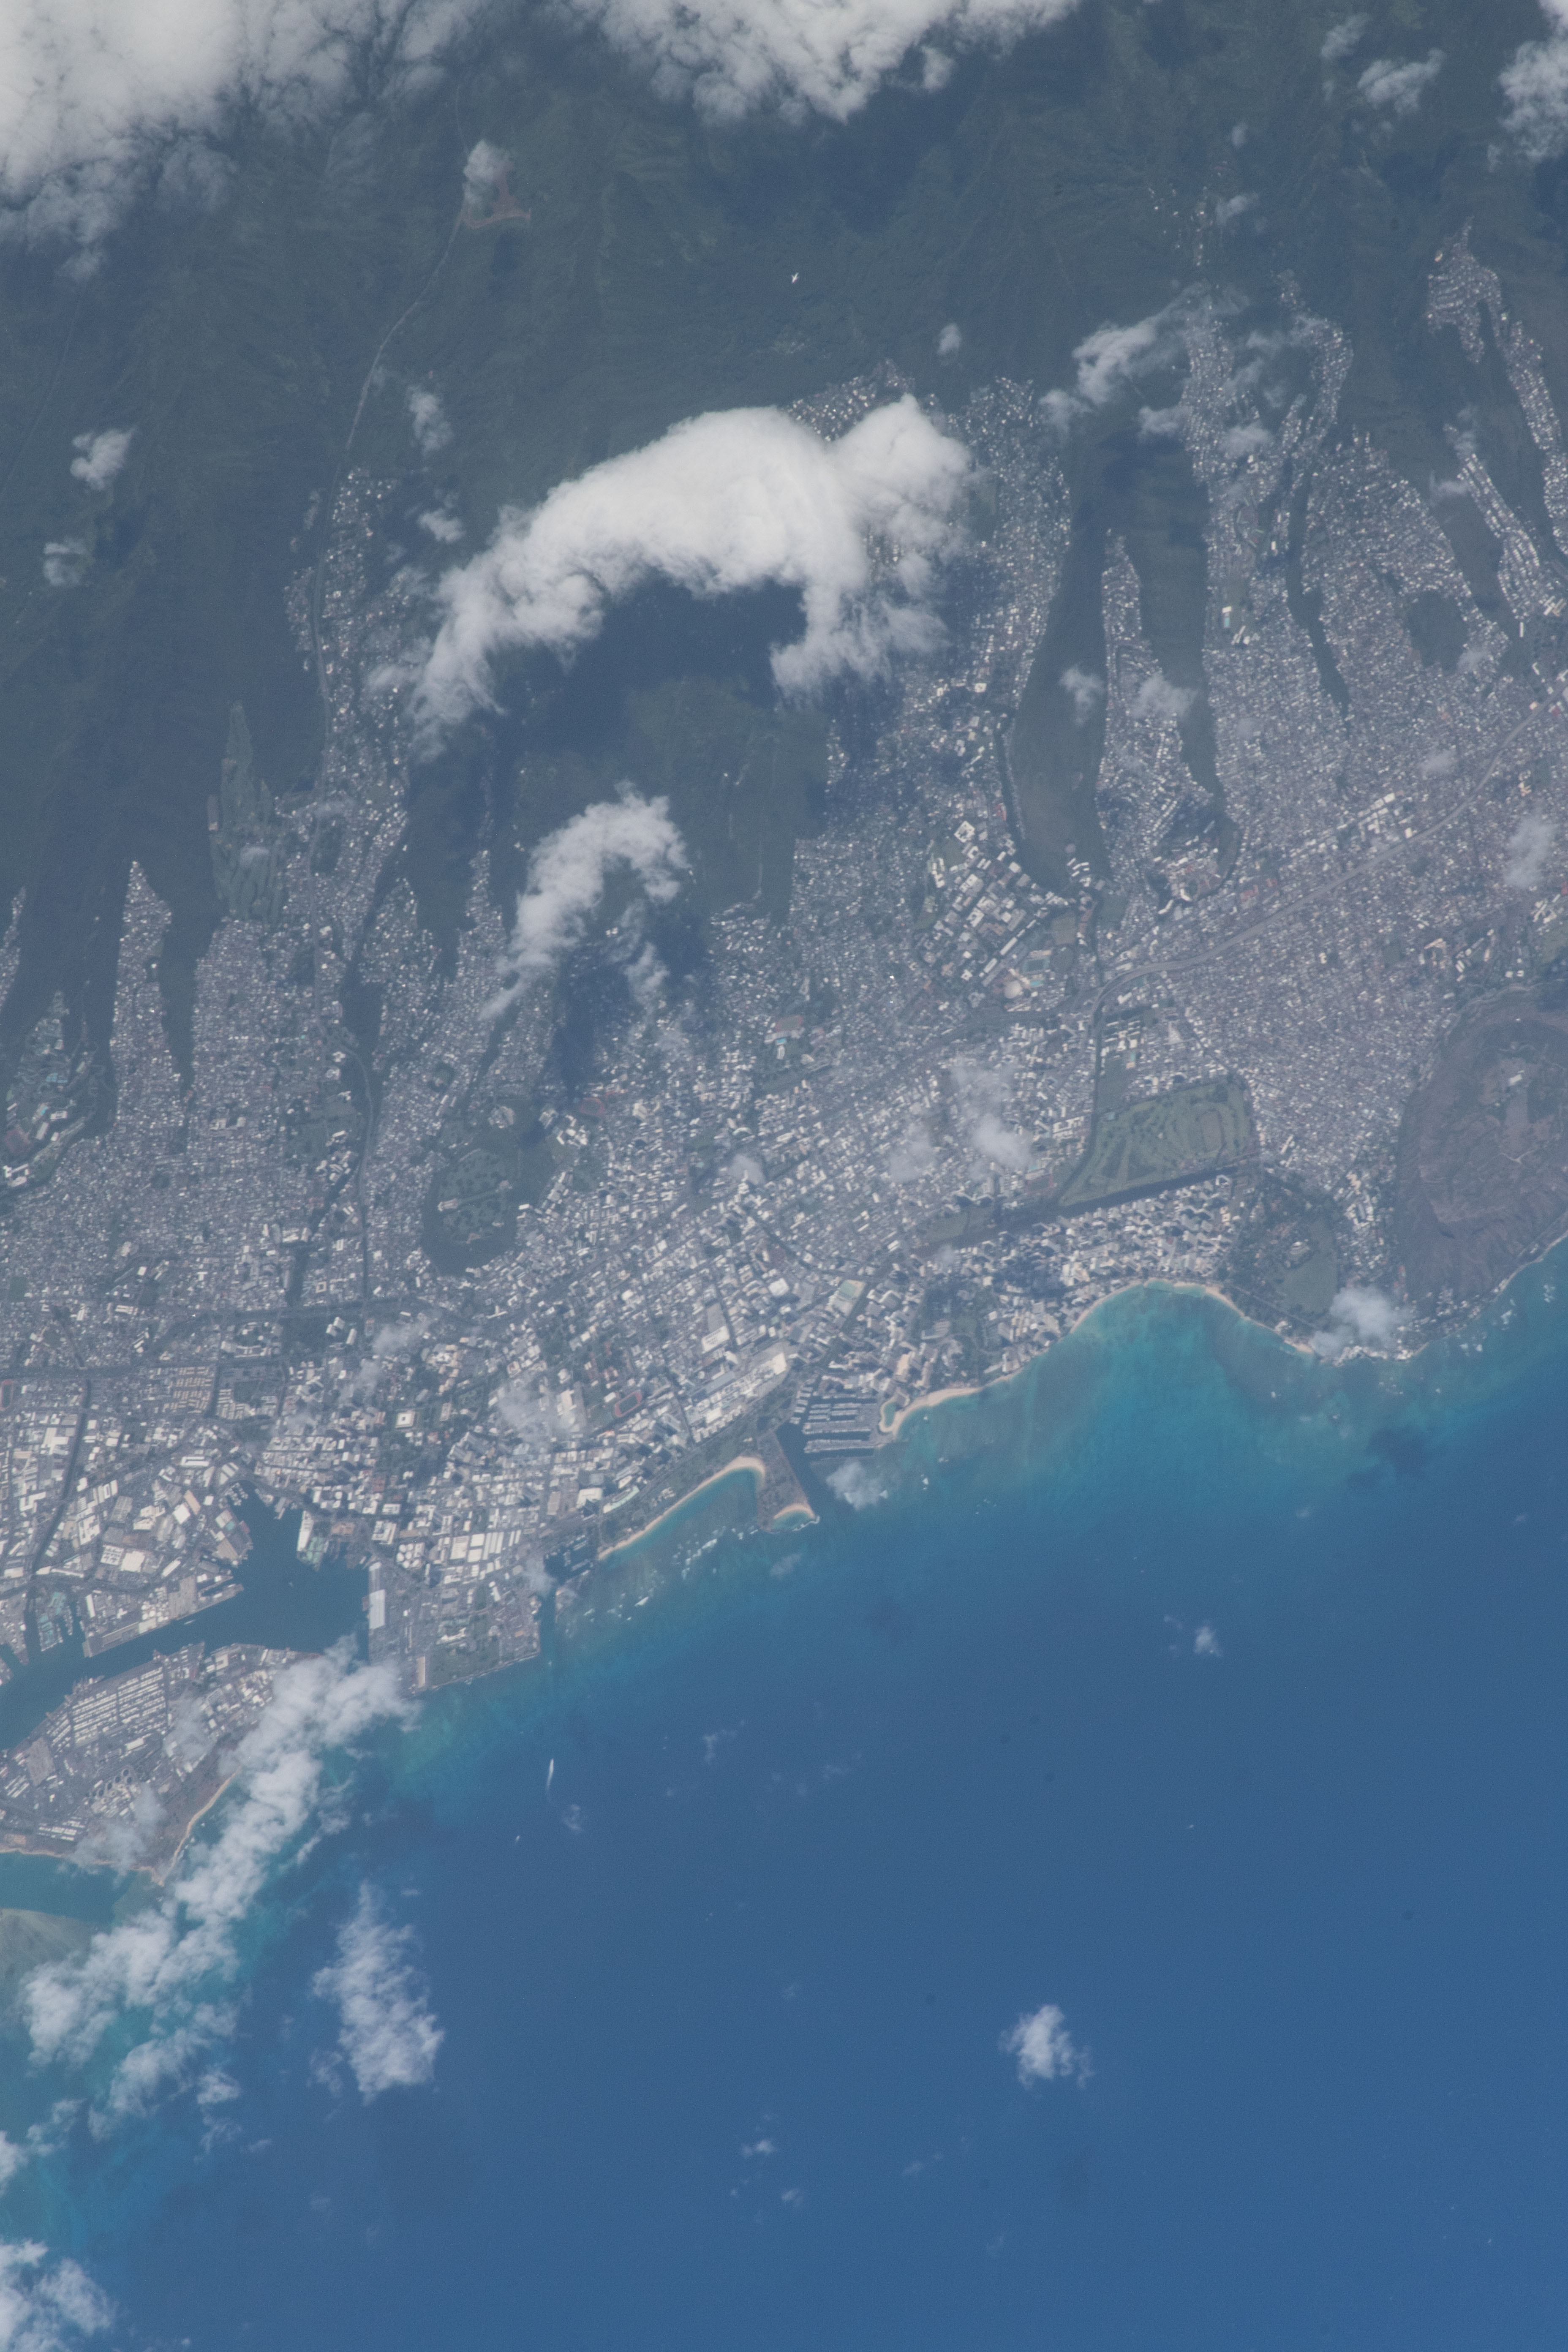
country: USA-HAWAII
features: HONOLULU, DIAMOND HEAD BEACH PARK, ALA WAI GOLF COURSE
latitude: 21.3
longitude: -157.8
